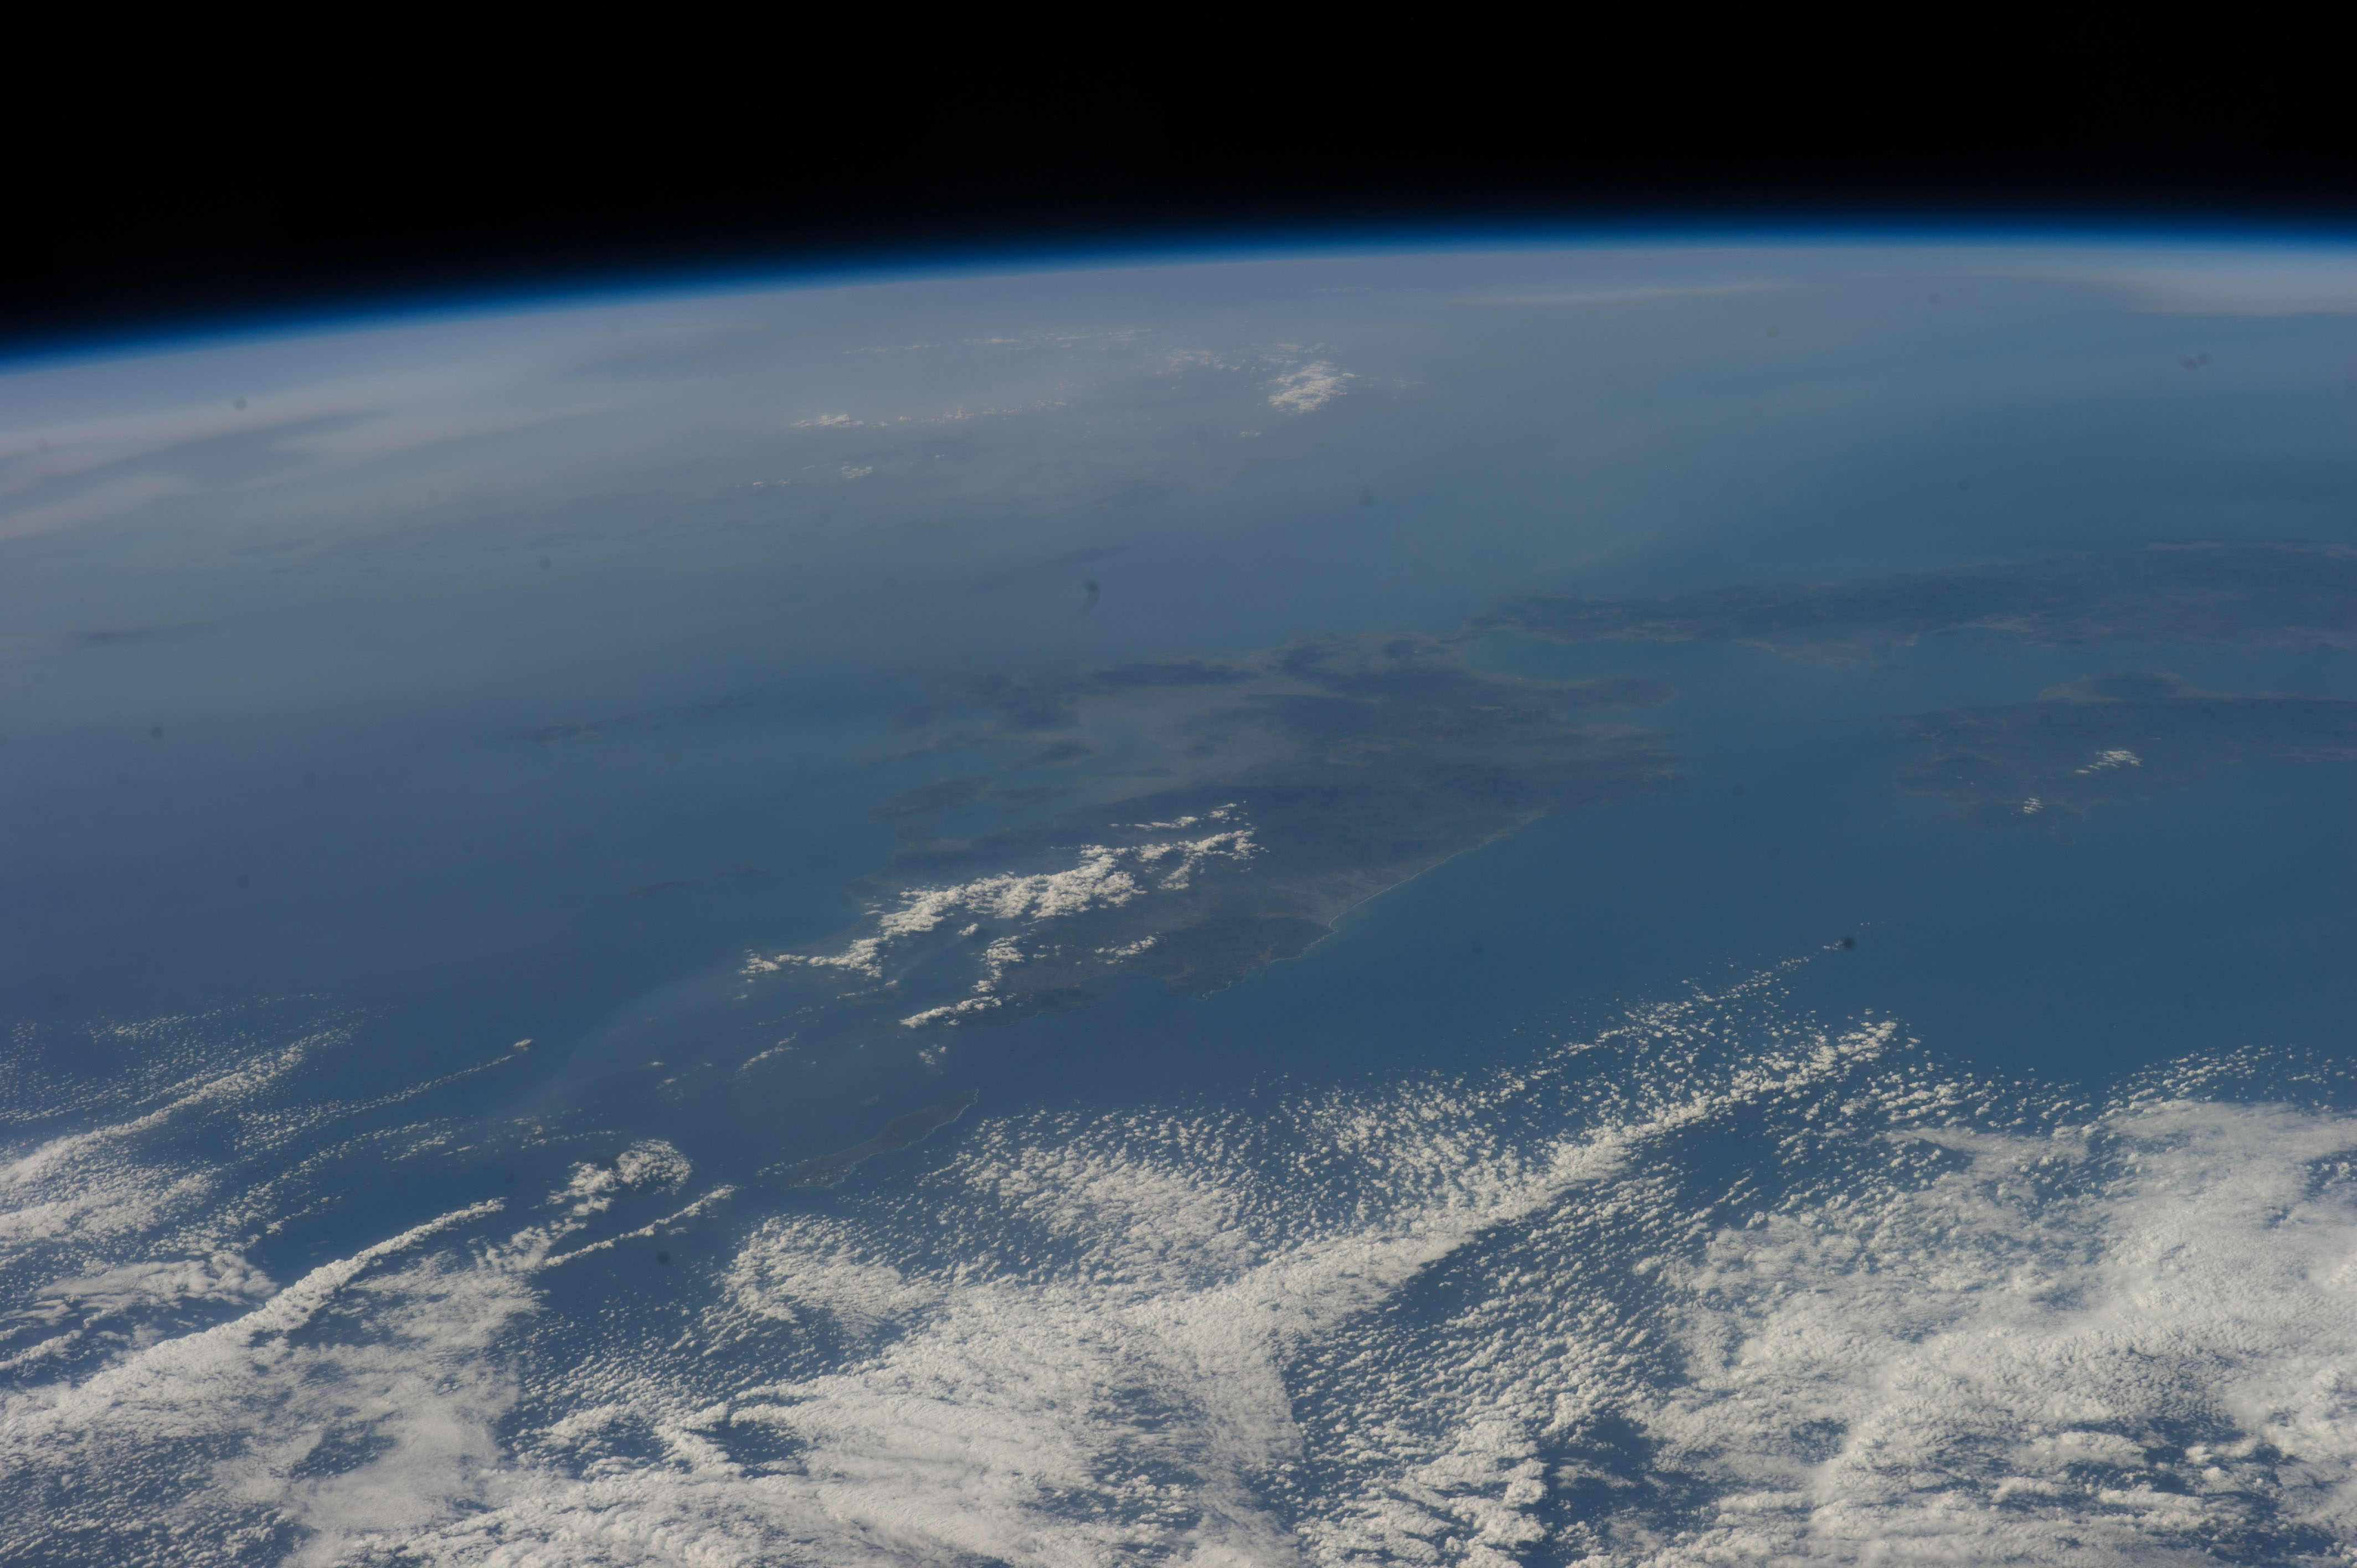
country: JAPAN
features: SEA OF JAPAN, ATMOSPHERIC LIMB
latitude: 33.3
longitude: 130.7
